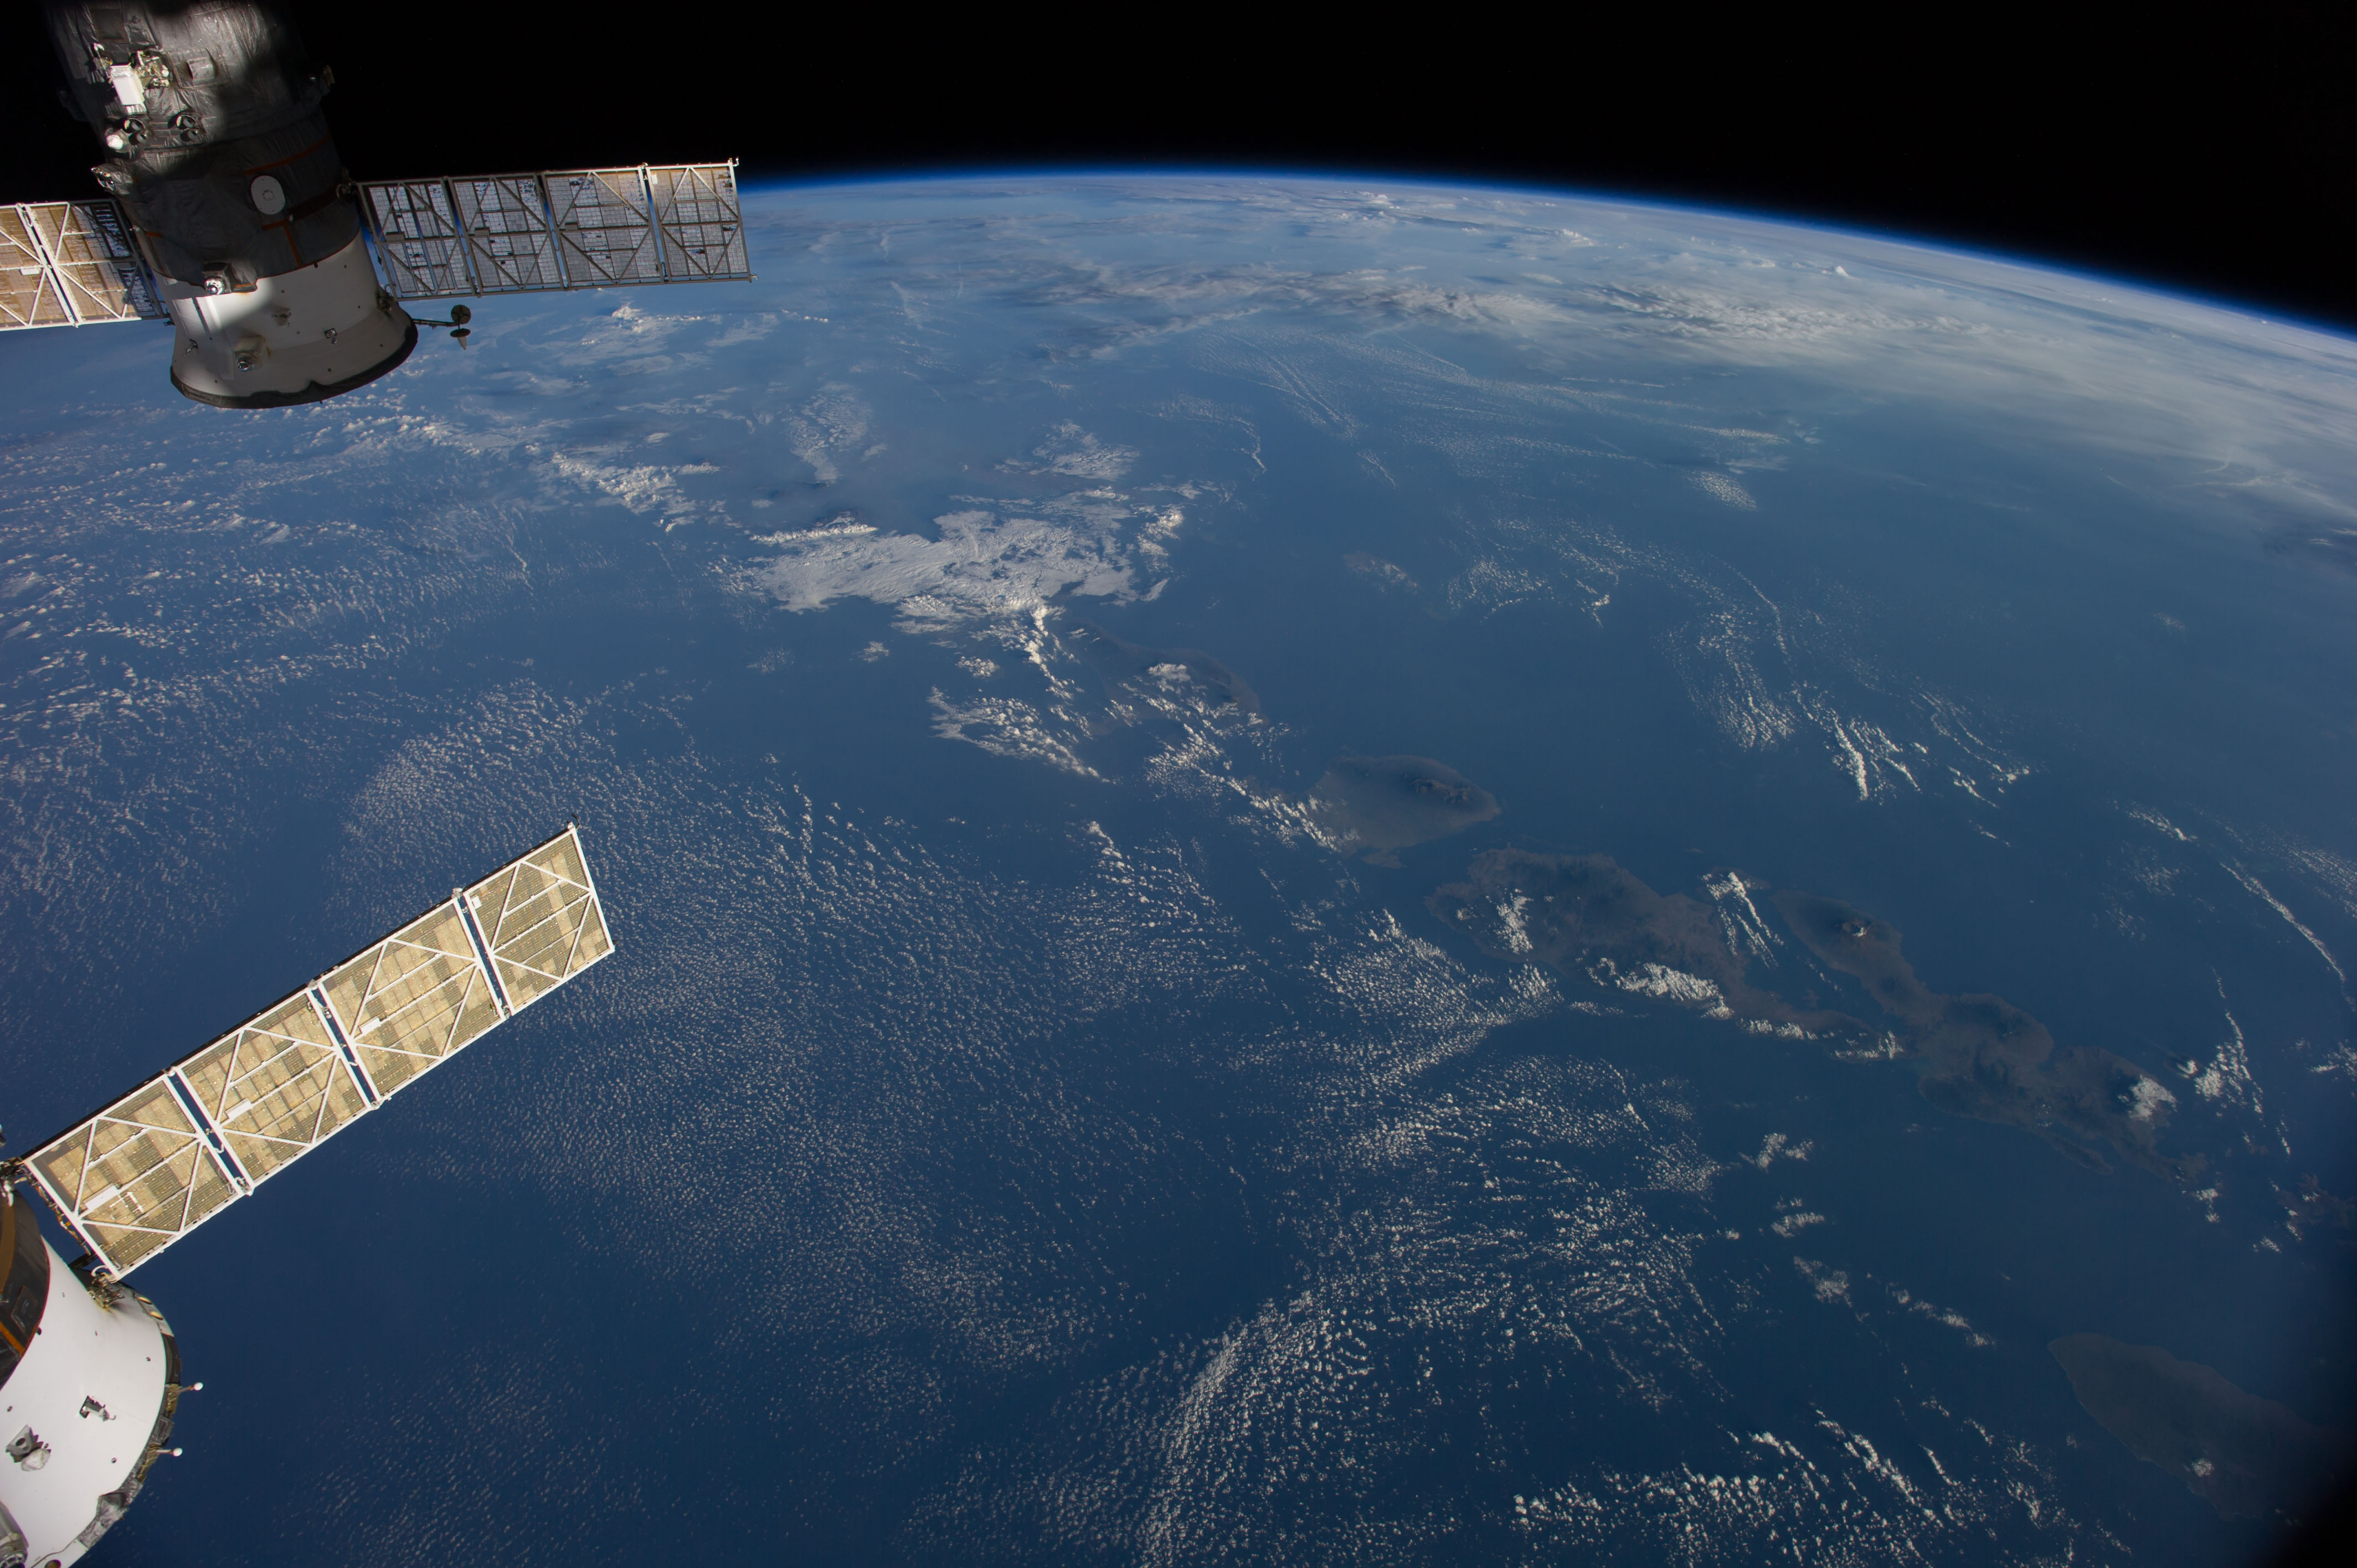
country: INDONESIA
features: BALI, W. NUSA TENGGARA, BALI S., JAVA S., MT. RINJANI, MT. TAMBORA, ATMOSPHERIC LIMB
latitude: -9.5
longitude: 115.5
